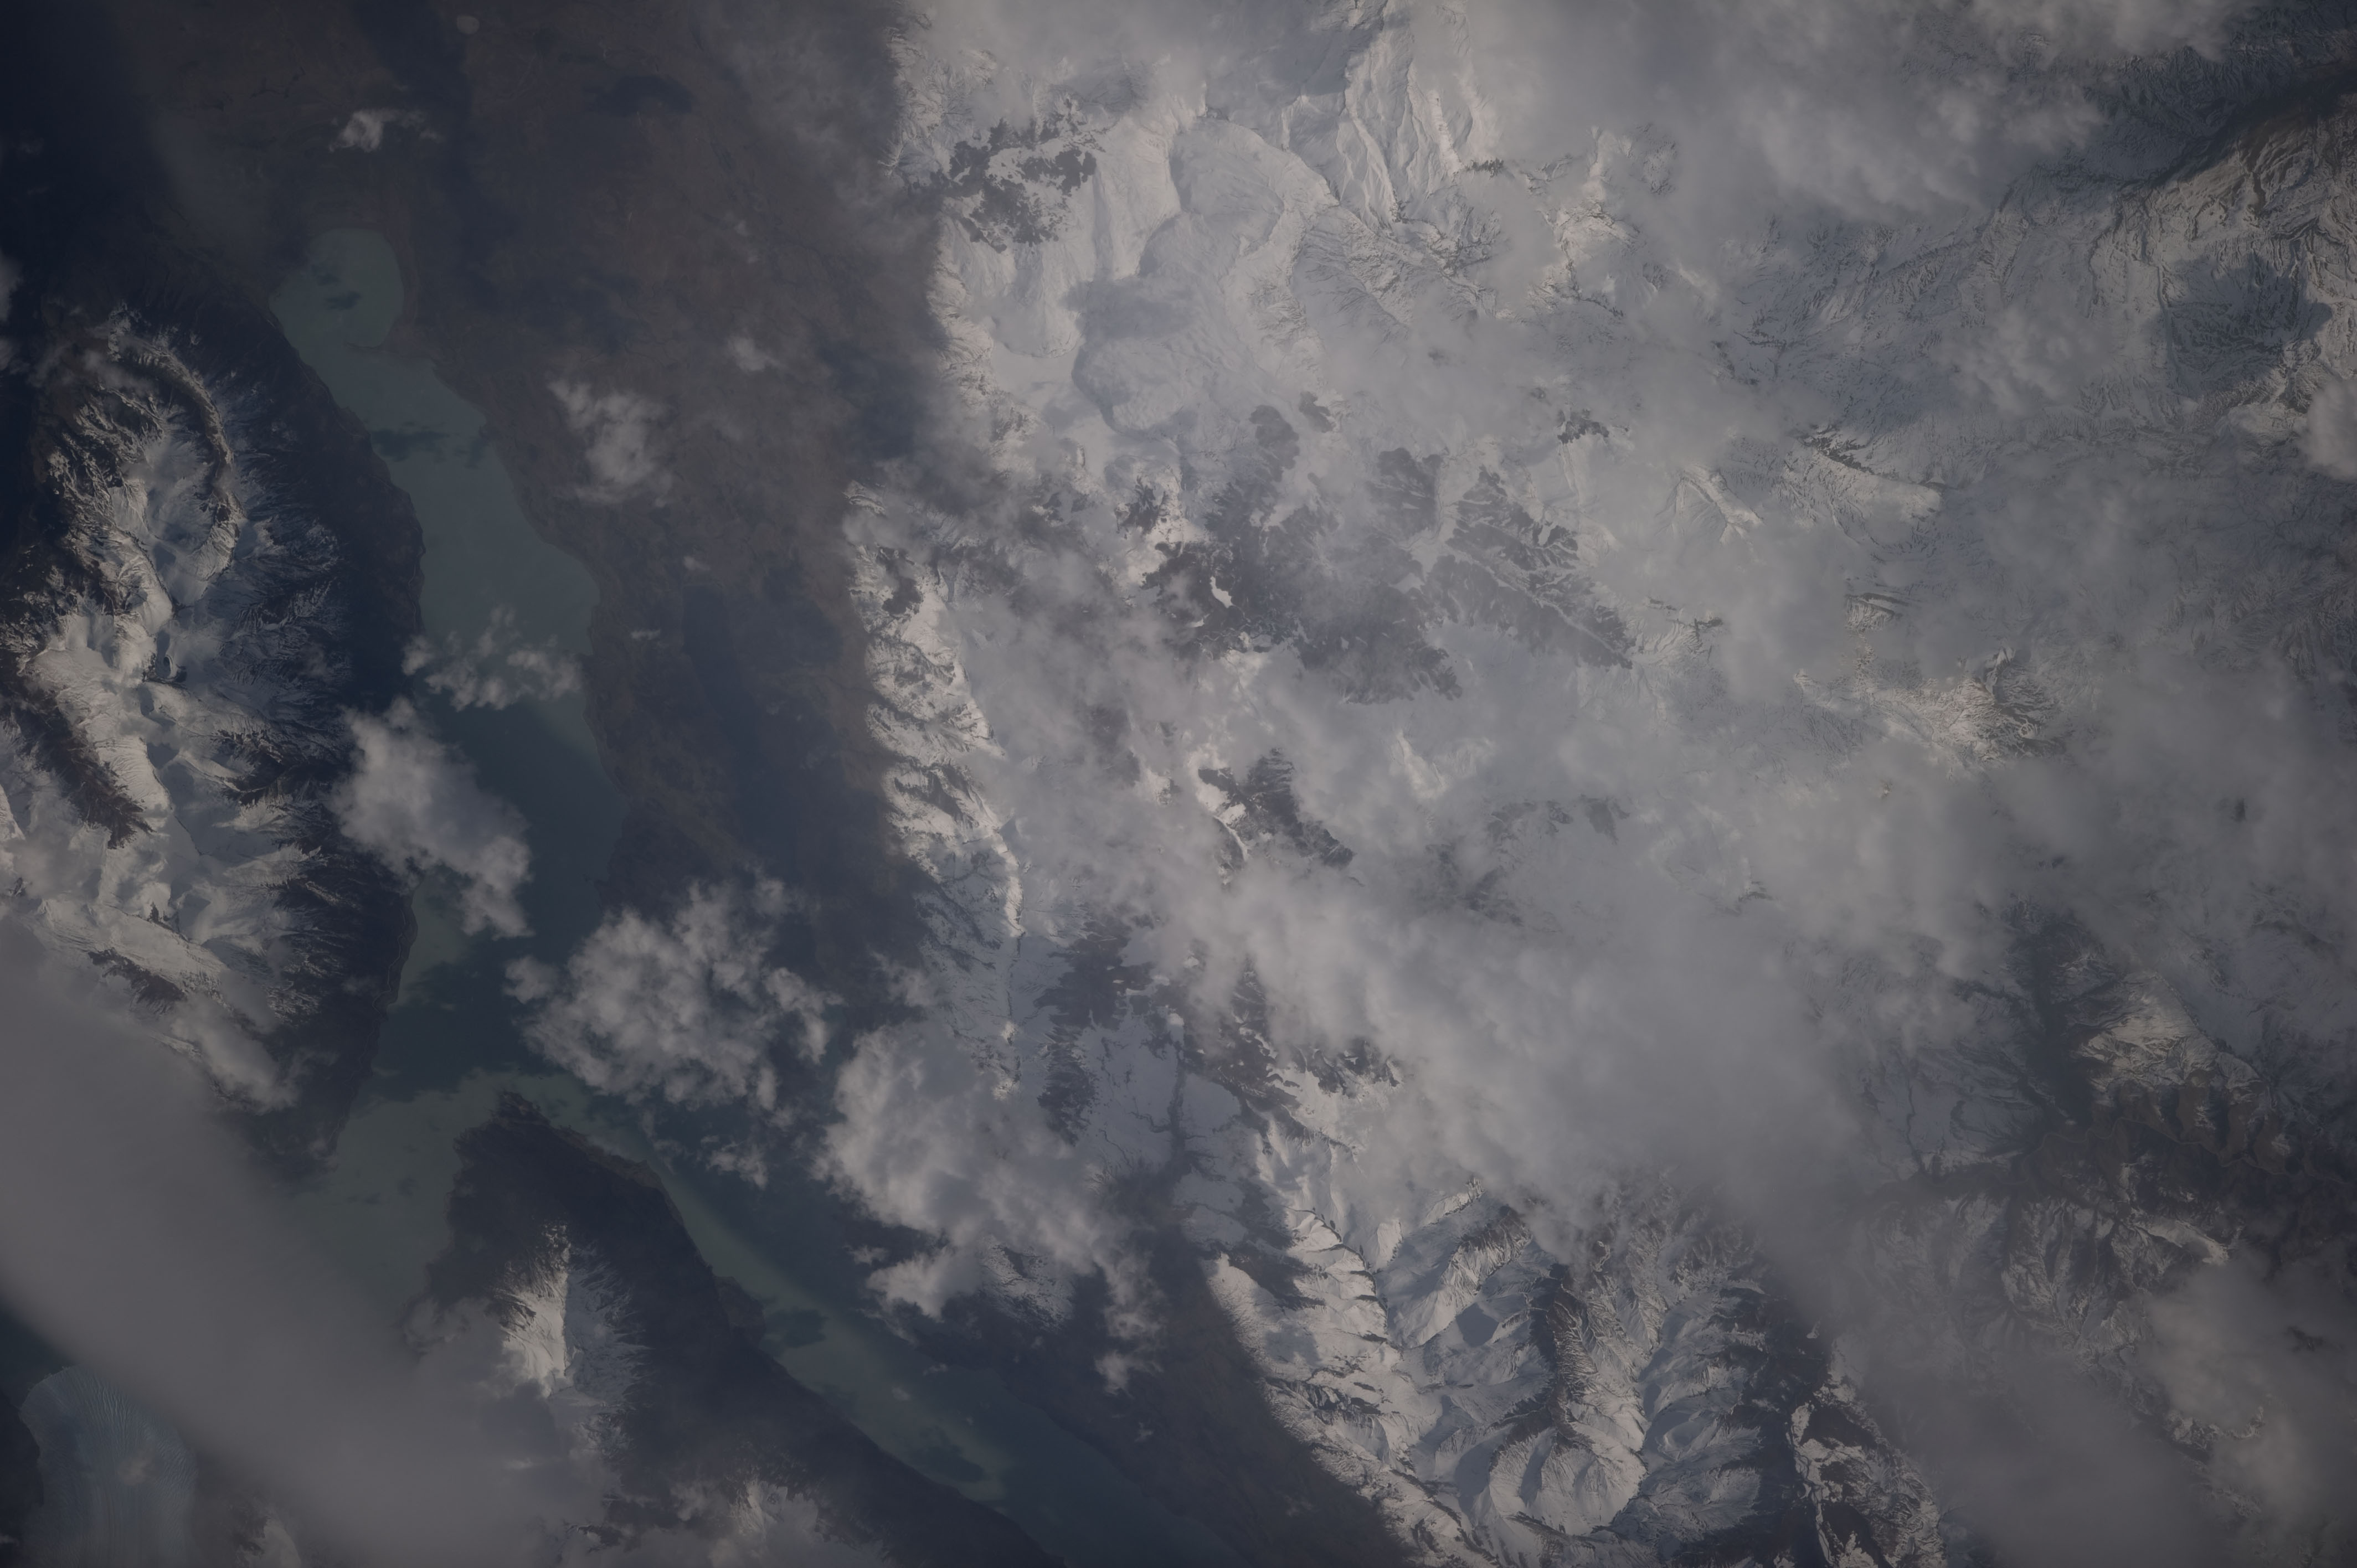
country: ARGENTINA
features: L. ARGENTINO, SNOWY ANDES MTS.
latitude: -50.6
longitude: -72.7
